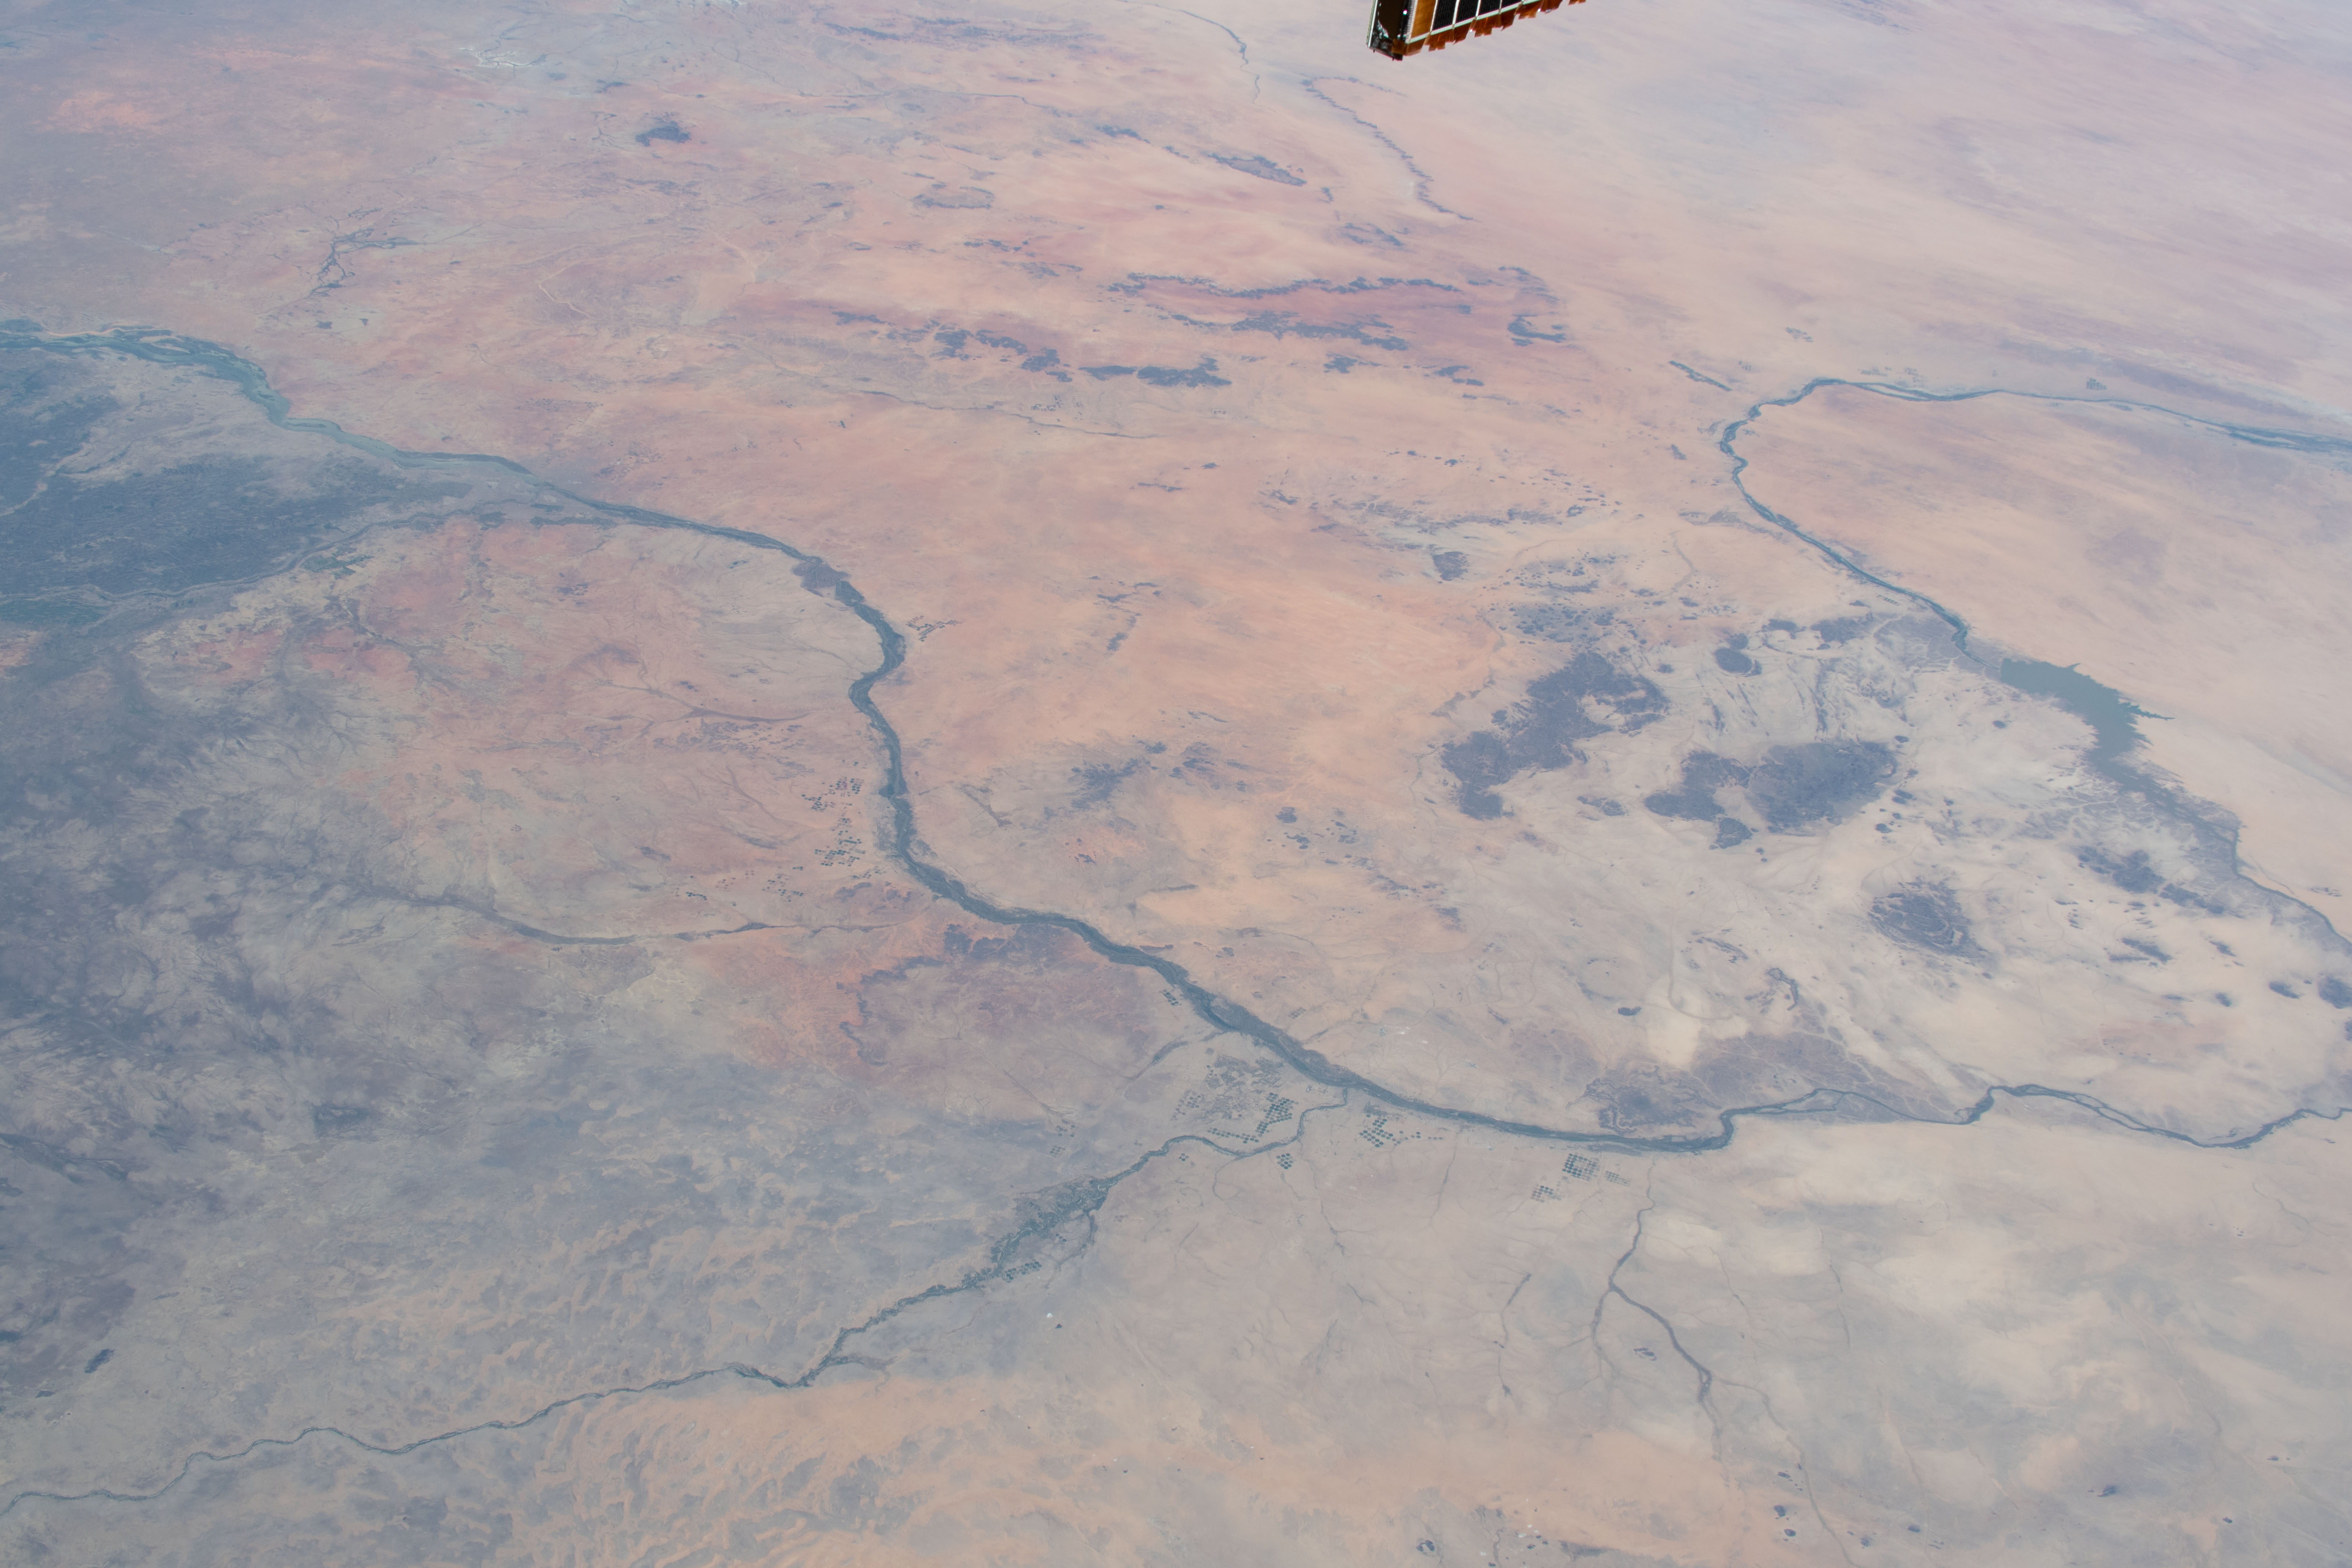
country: SUDAN
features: NILE RIVER, ATBARAH RIVER, SUDAN, KHARTOUM
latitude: 17.0
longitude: 33.0
